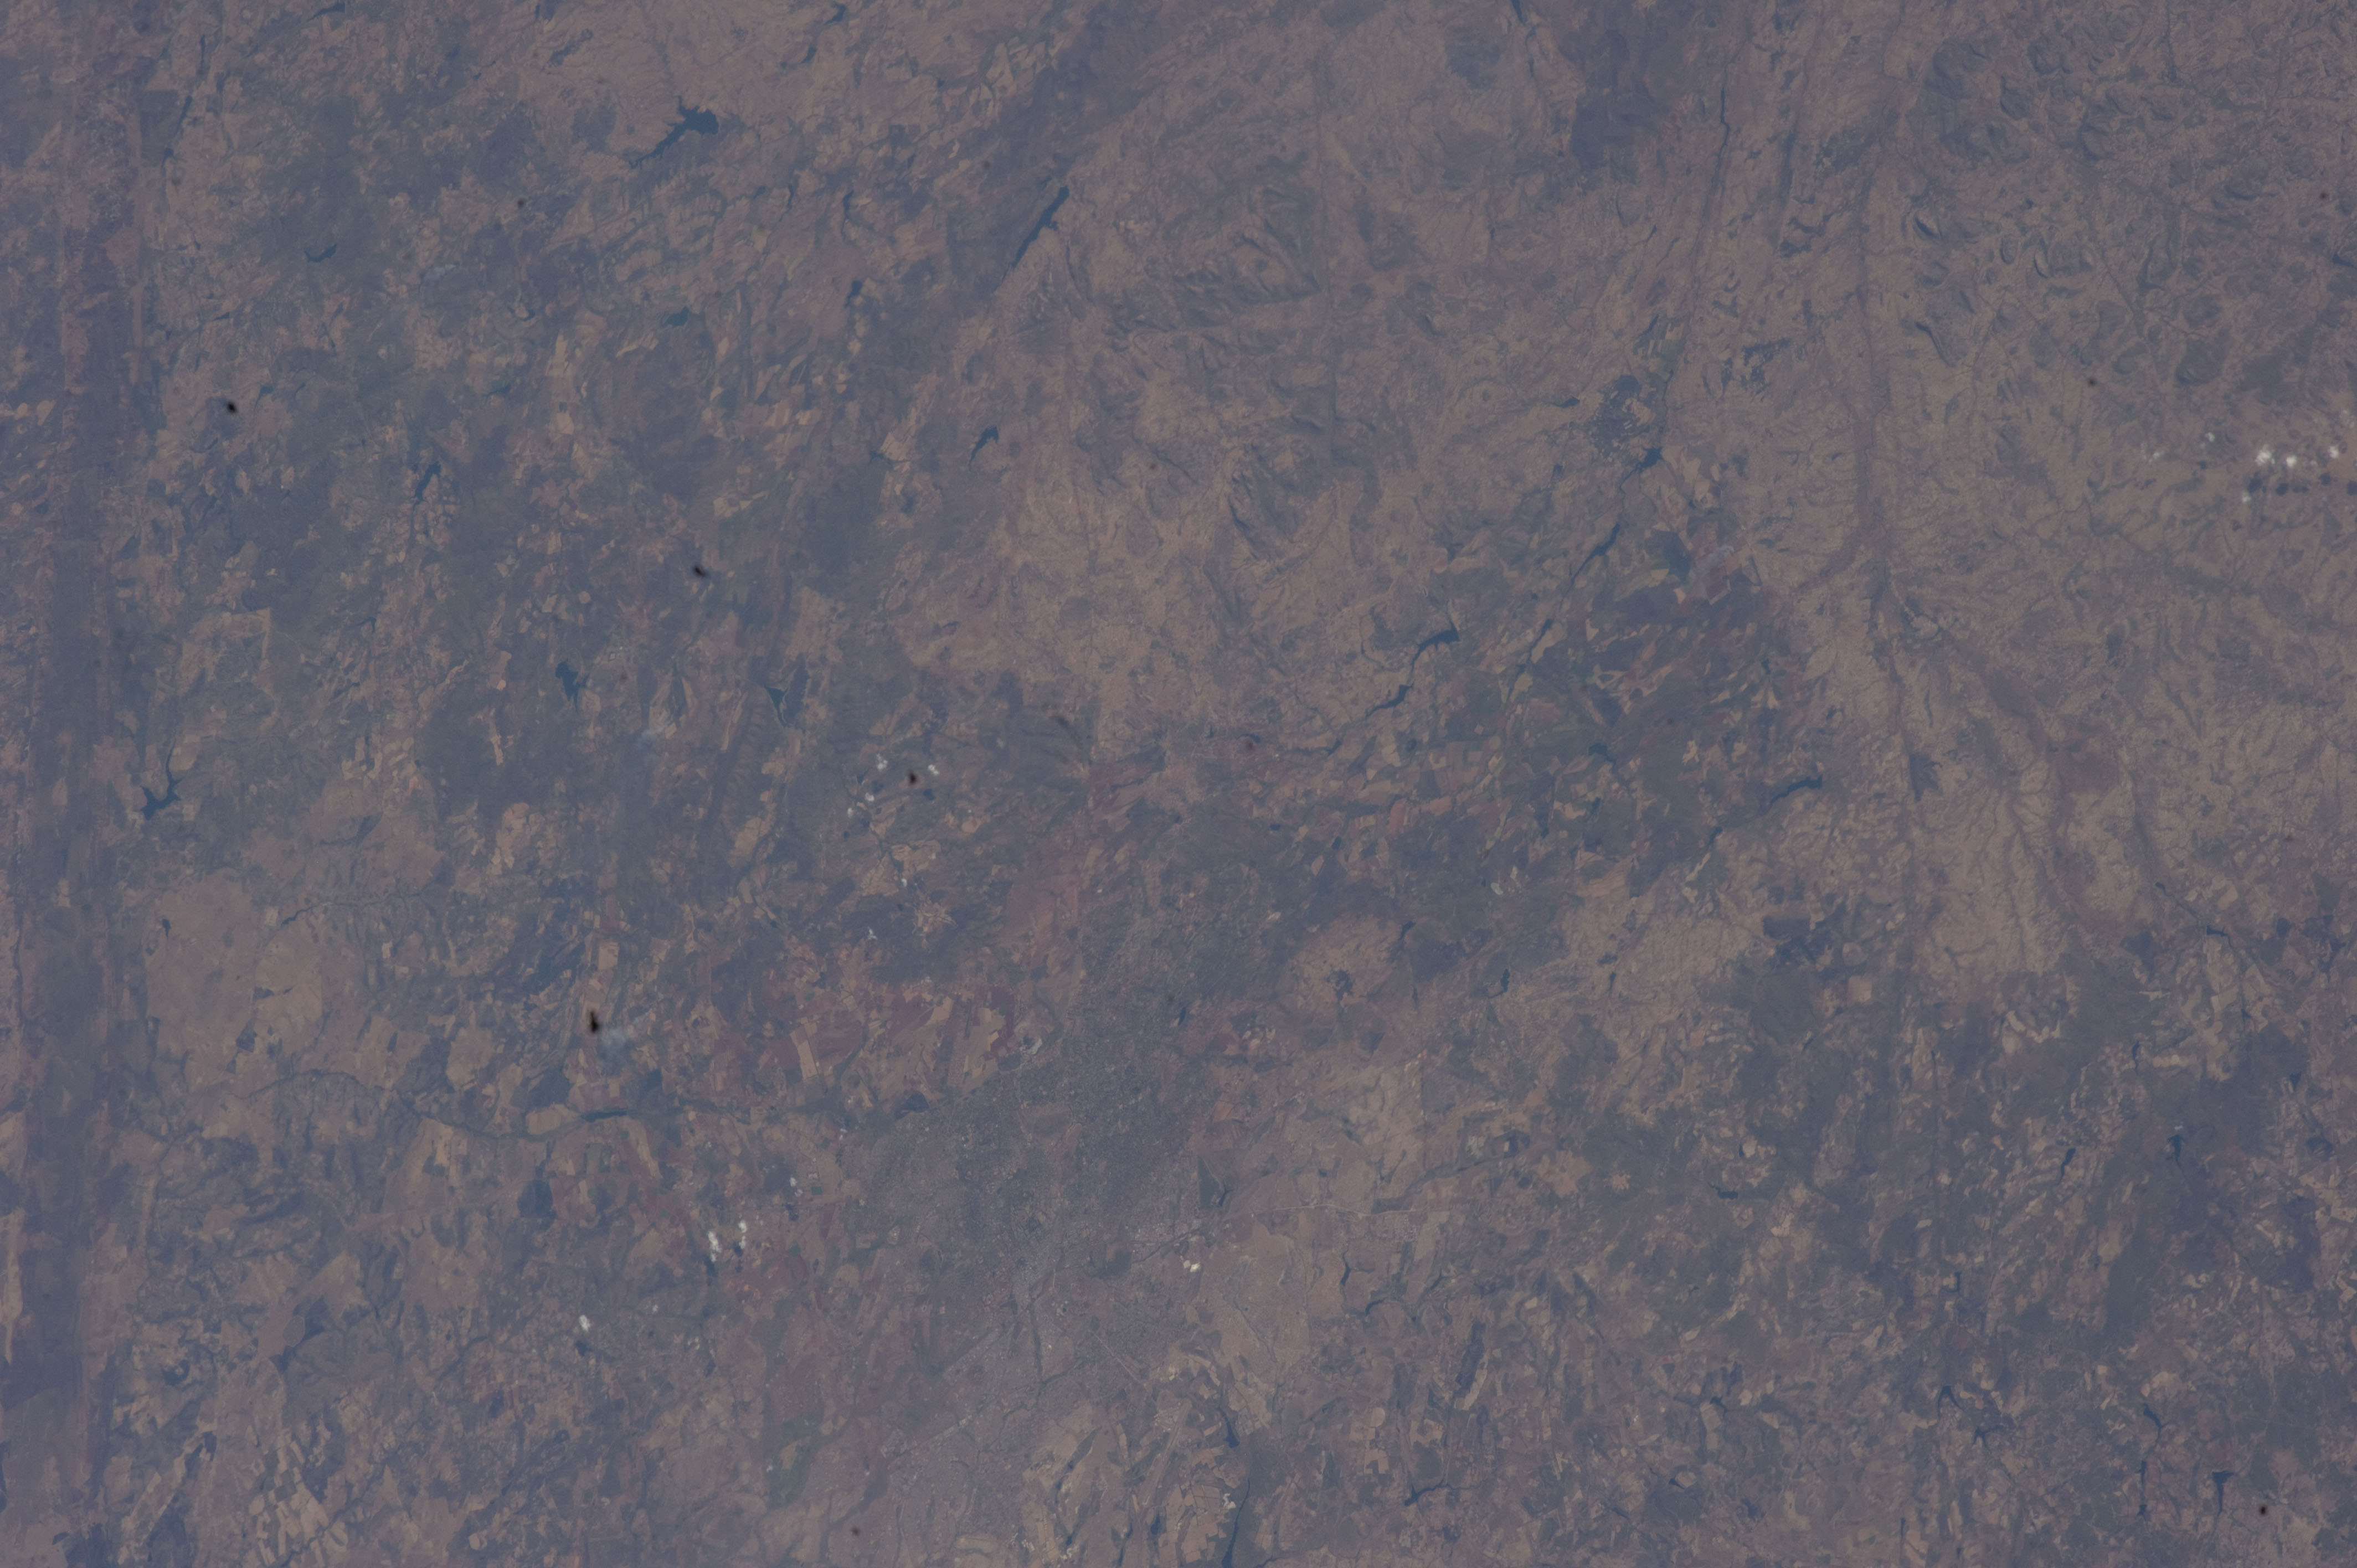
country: ZIMBABWE
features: HARARE
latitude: -17.6
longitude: 31.3
